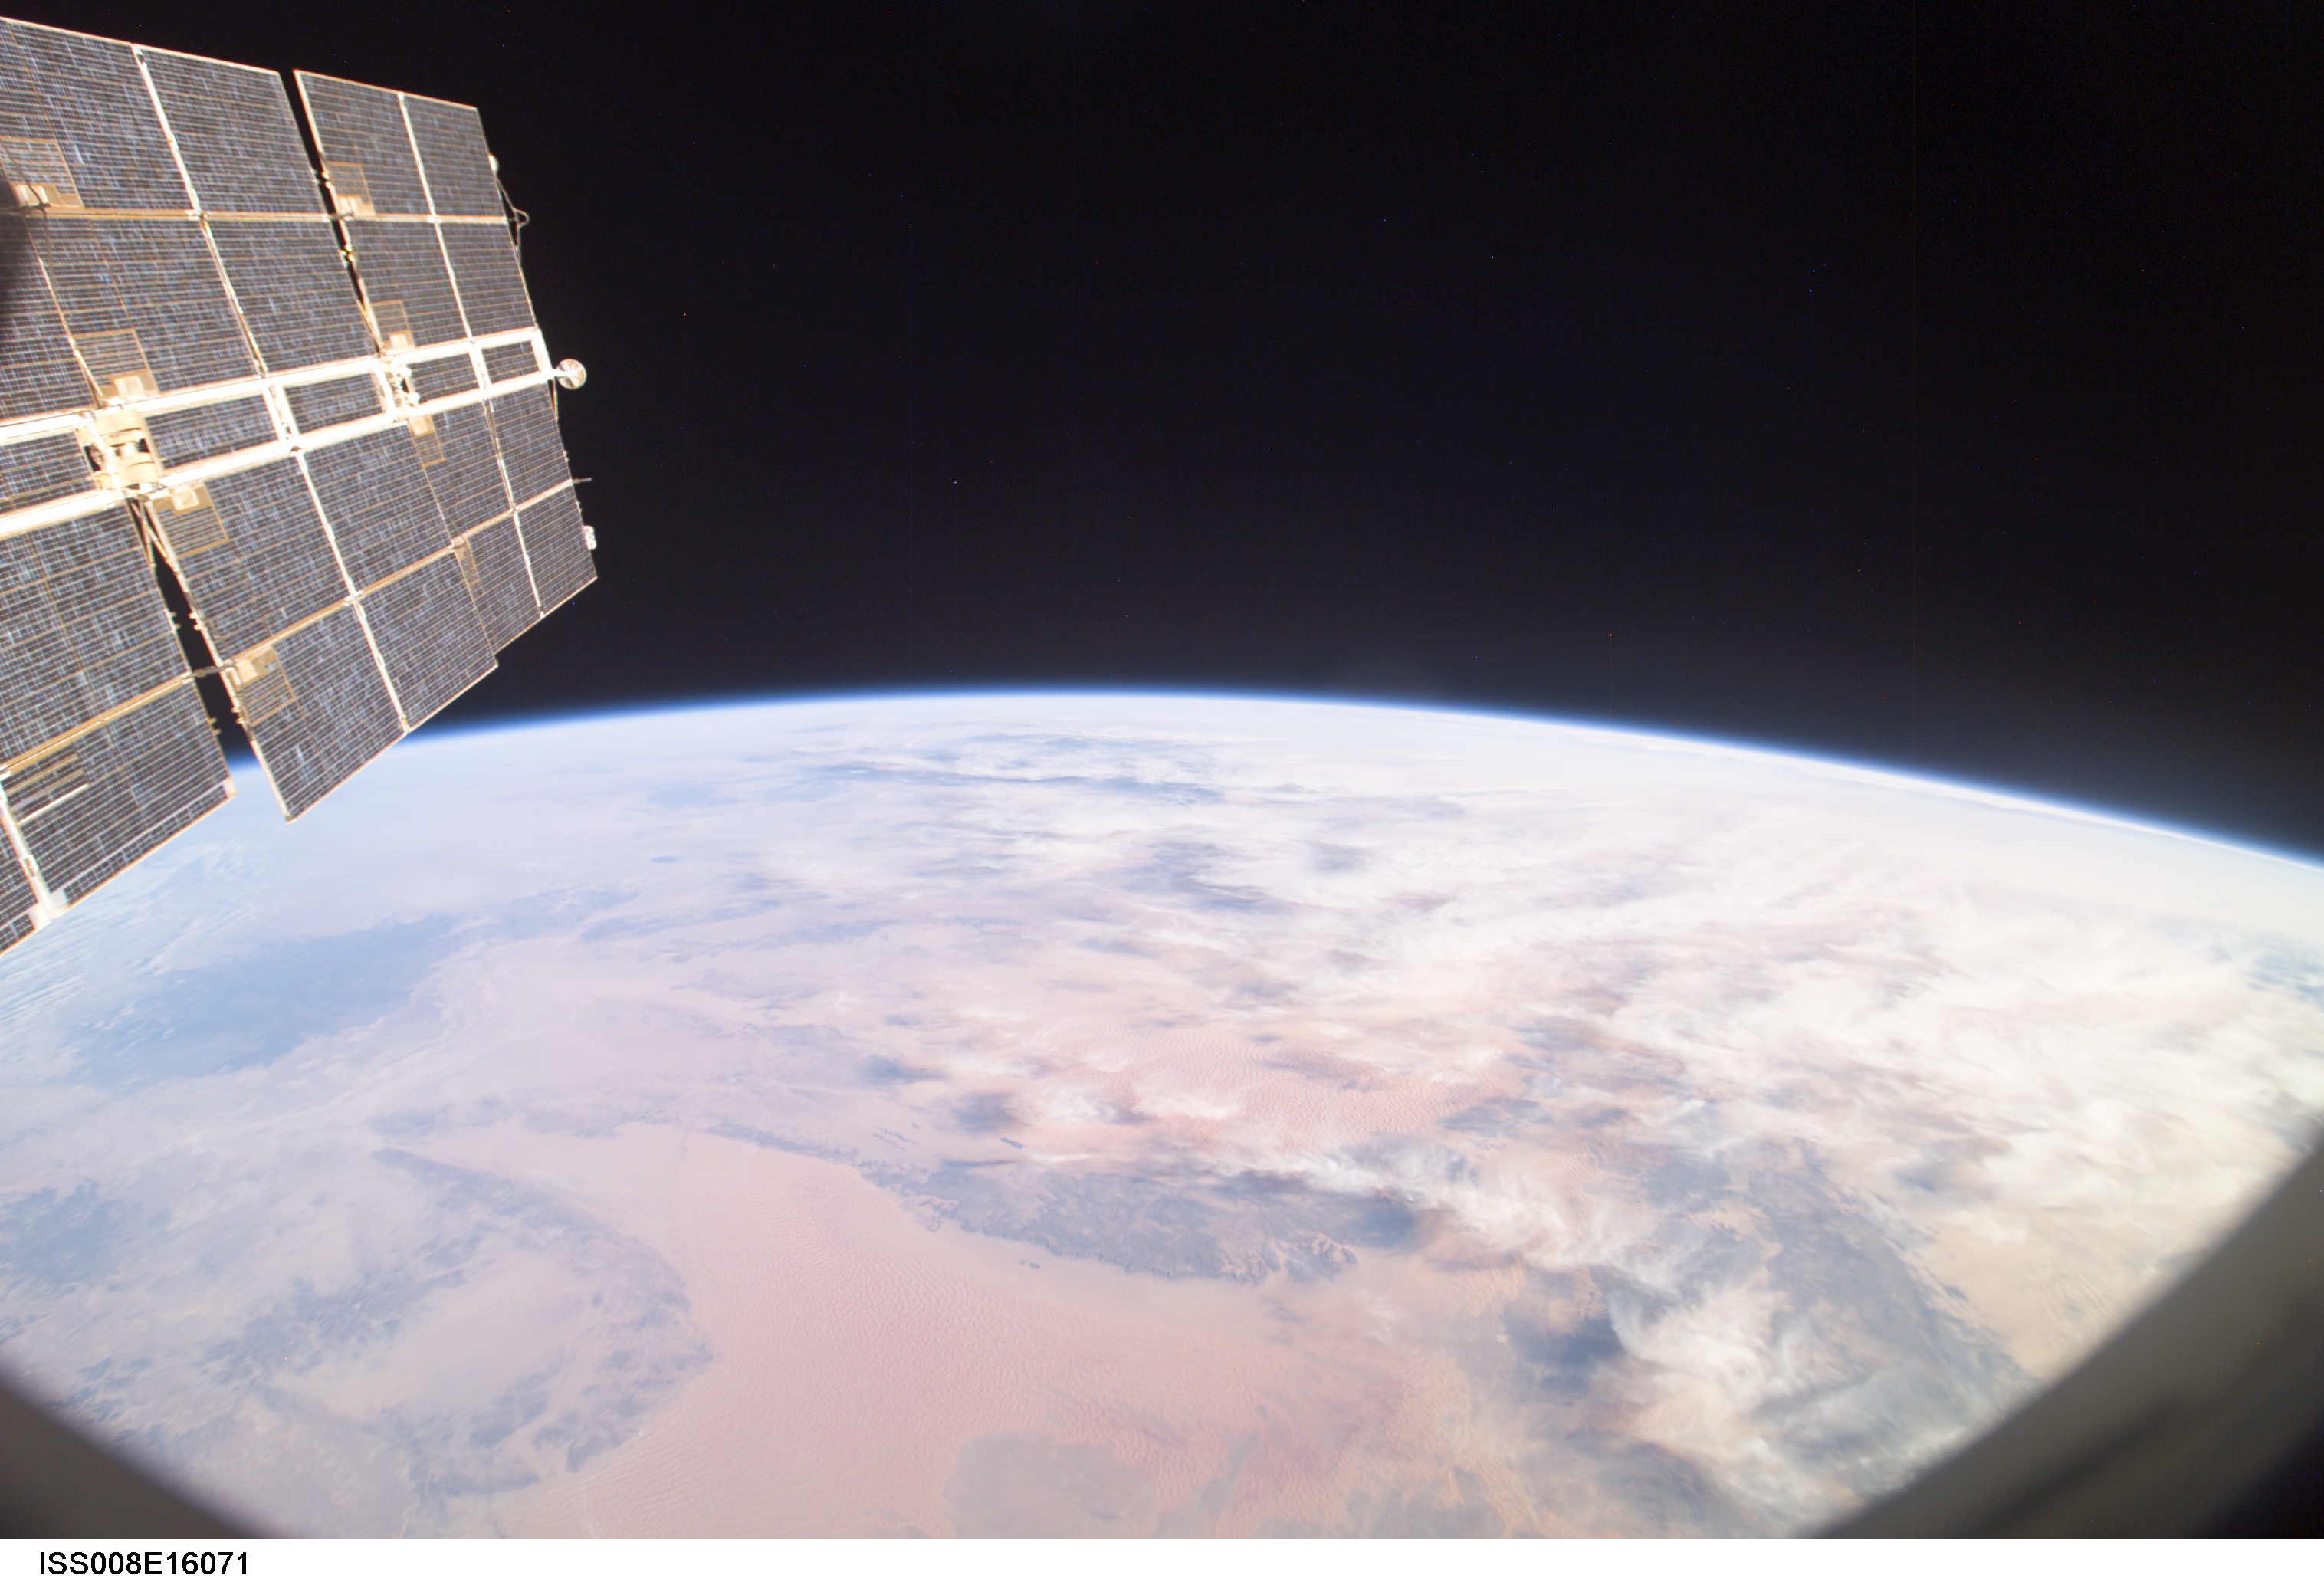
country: LIBYA
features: SAHARA DES., IDHAN MURZUQ DES., ATMOSPHERIC LIMB
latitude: 25.0
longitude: 13.5
